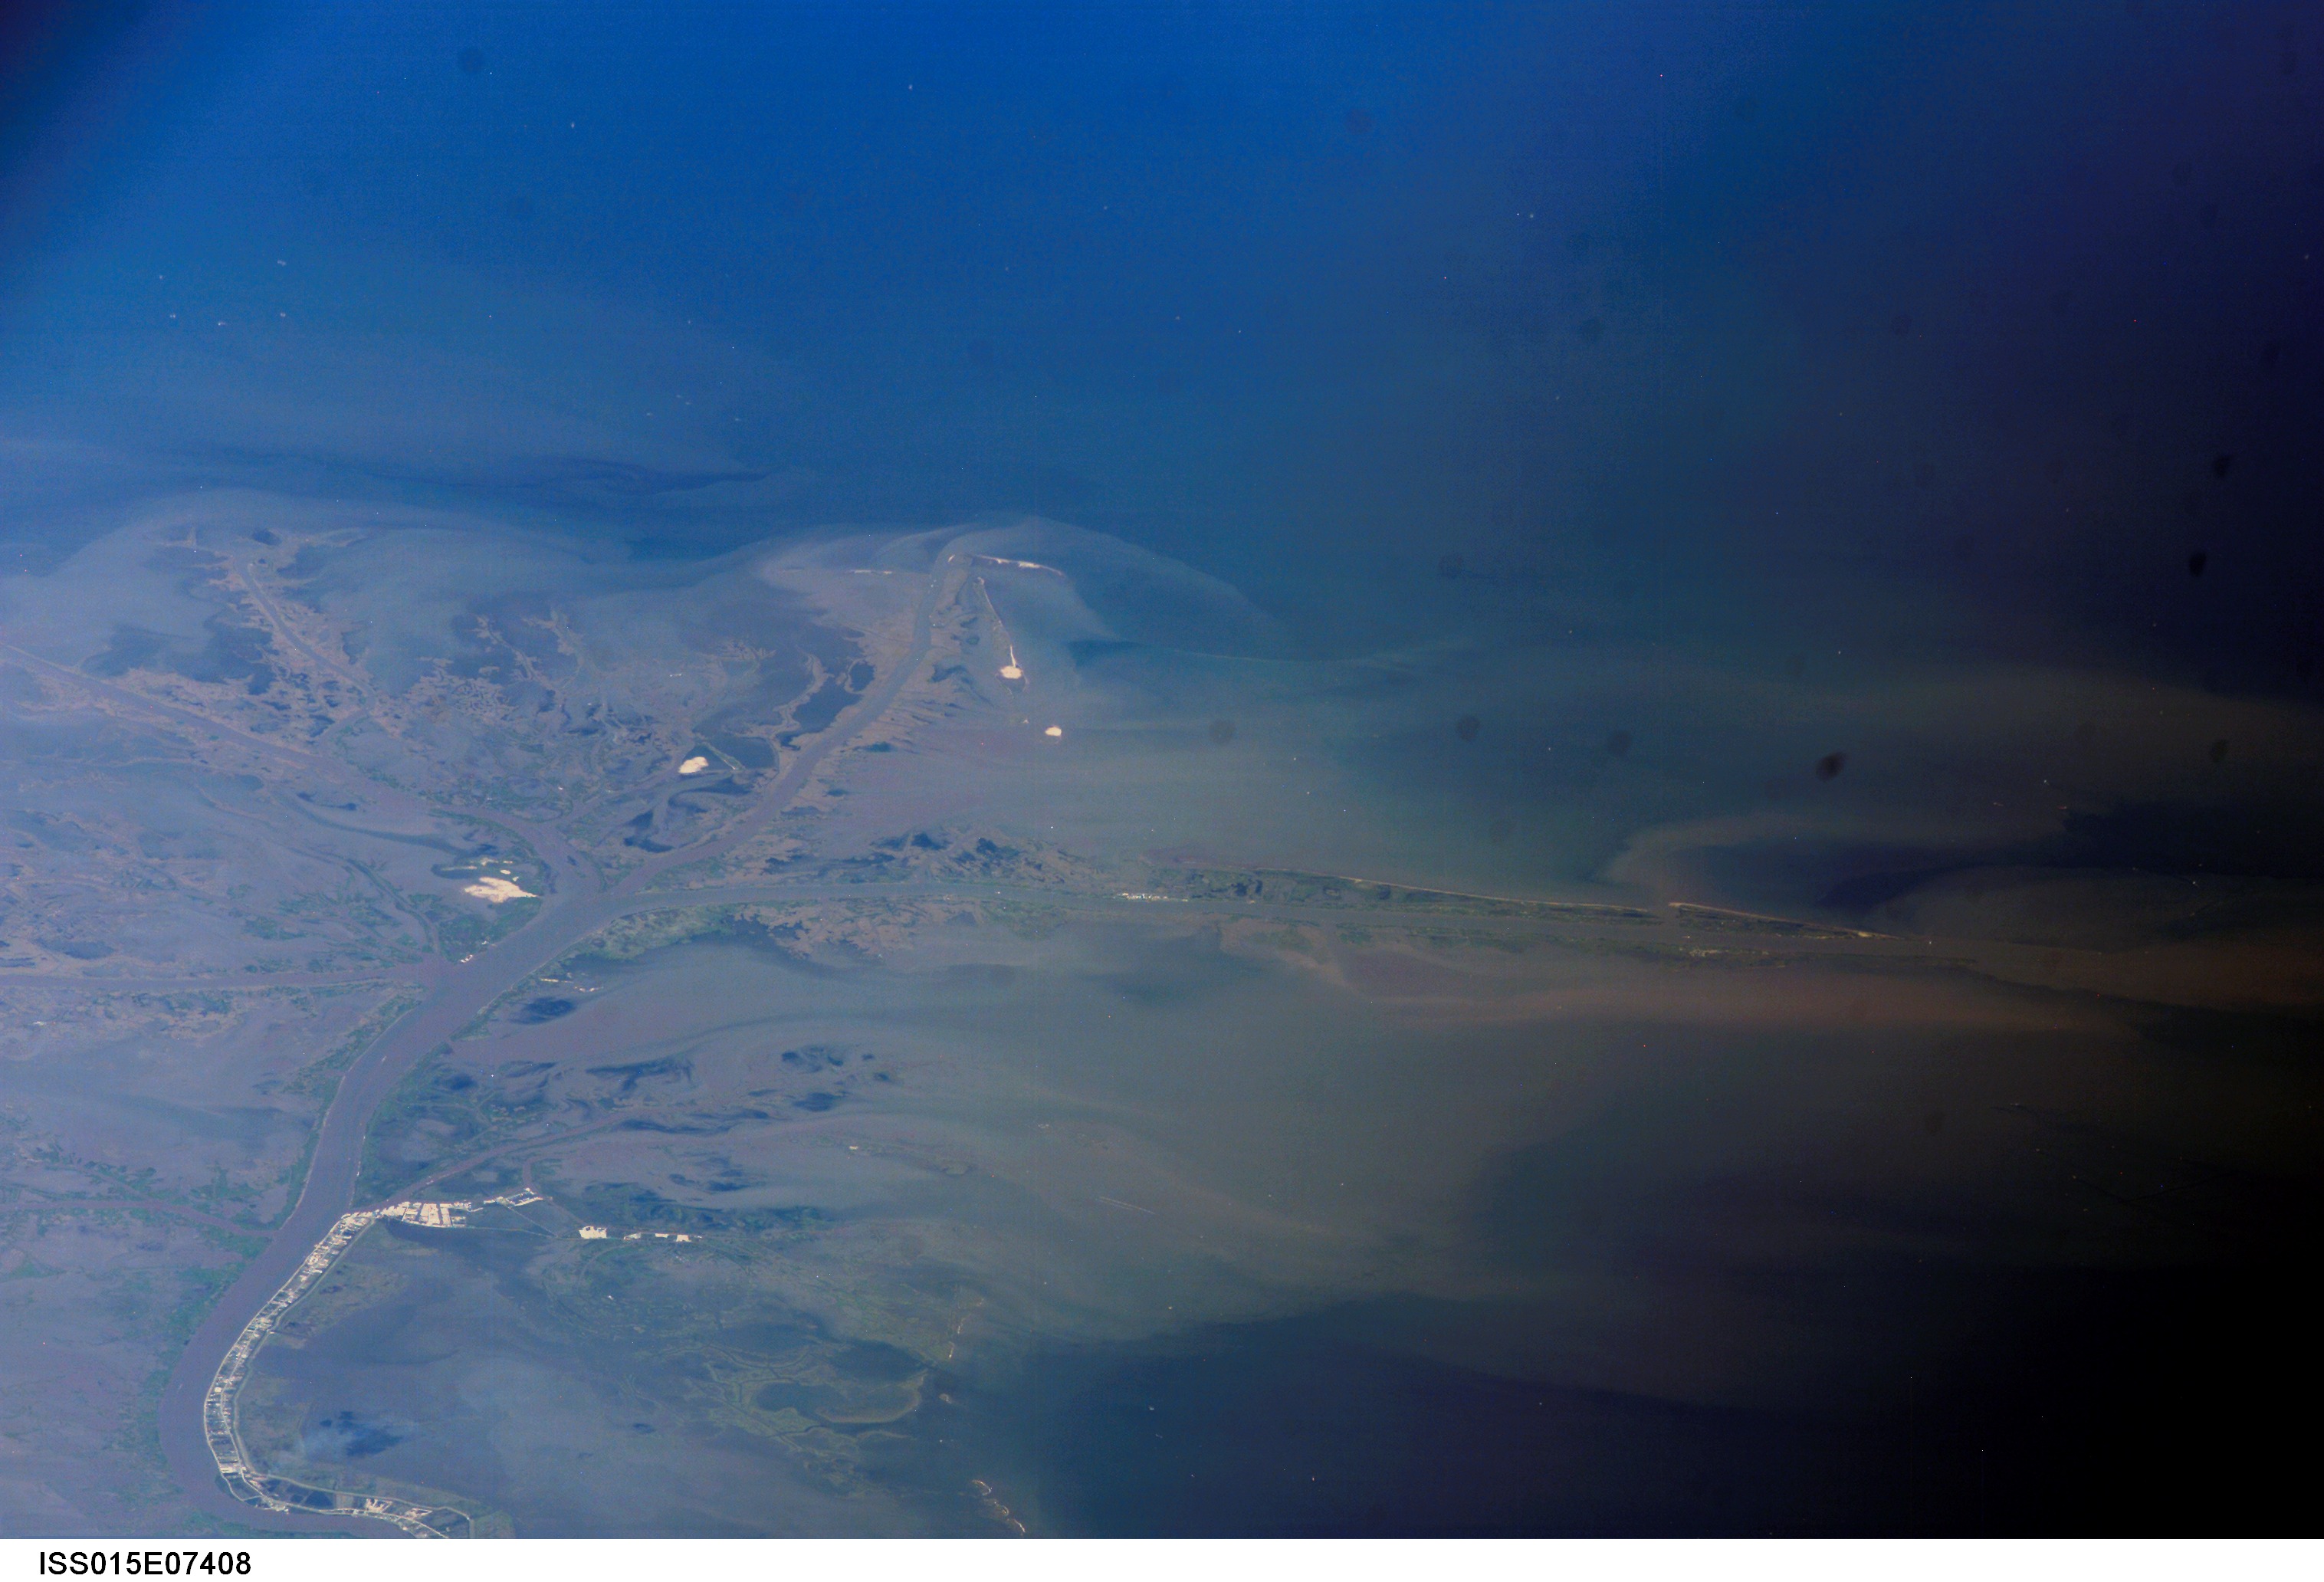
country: USA-LOUISIANA
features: MISSISSIPPI R. DELTA, EAST B.
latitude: 29.0
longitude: -89.2
